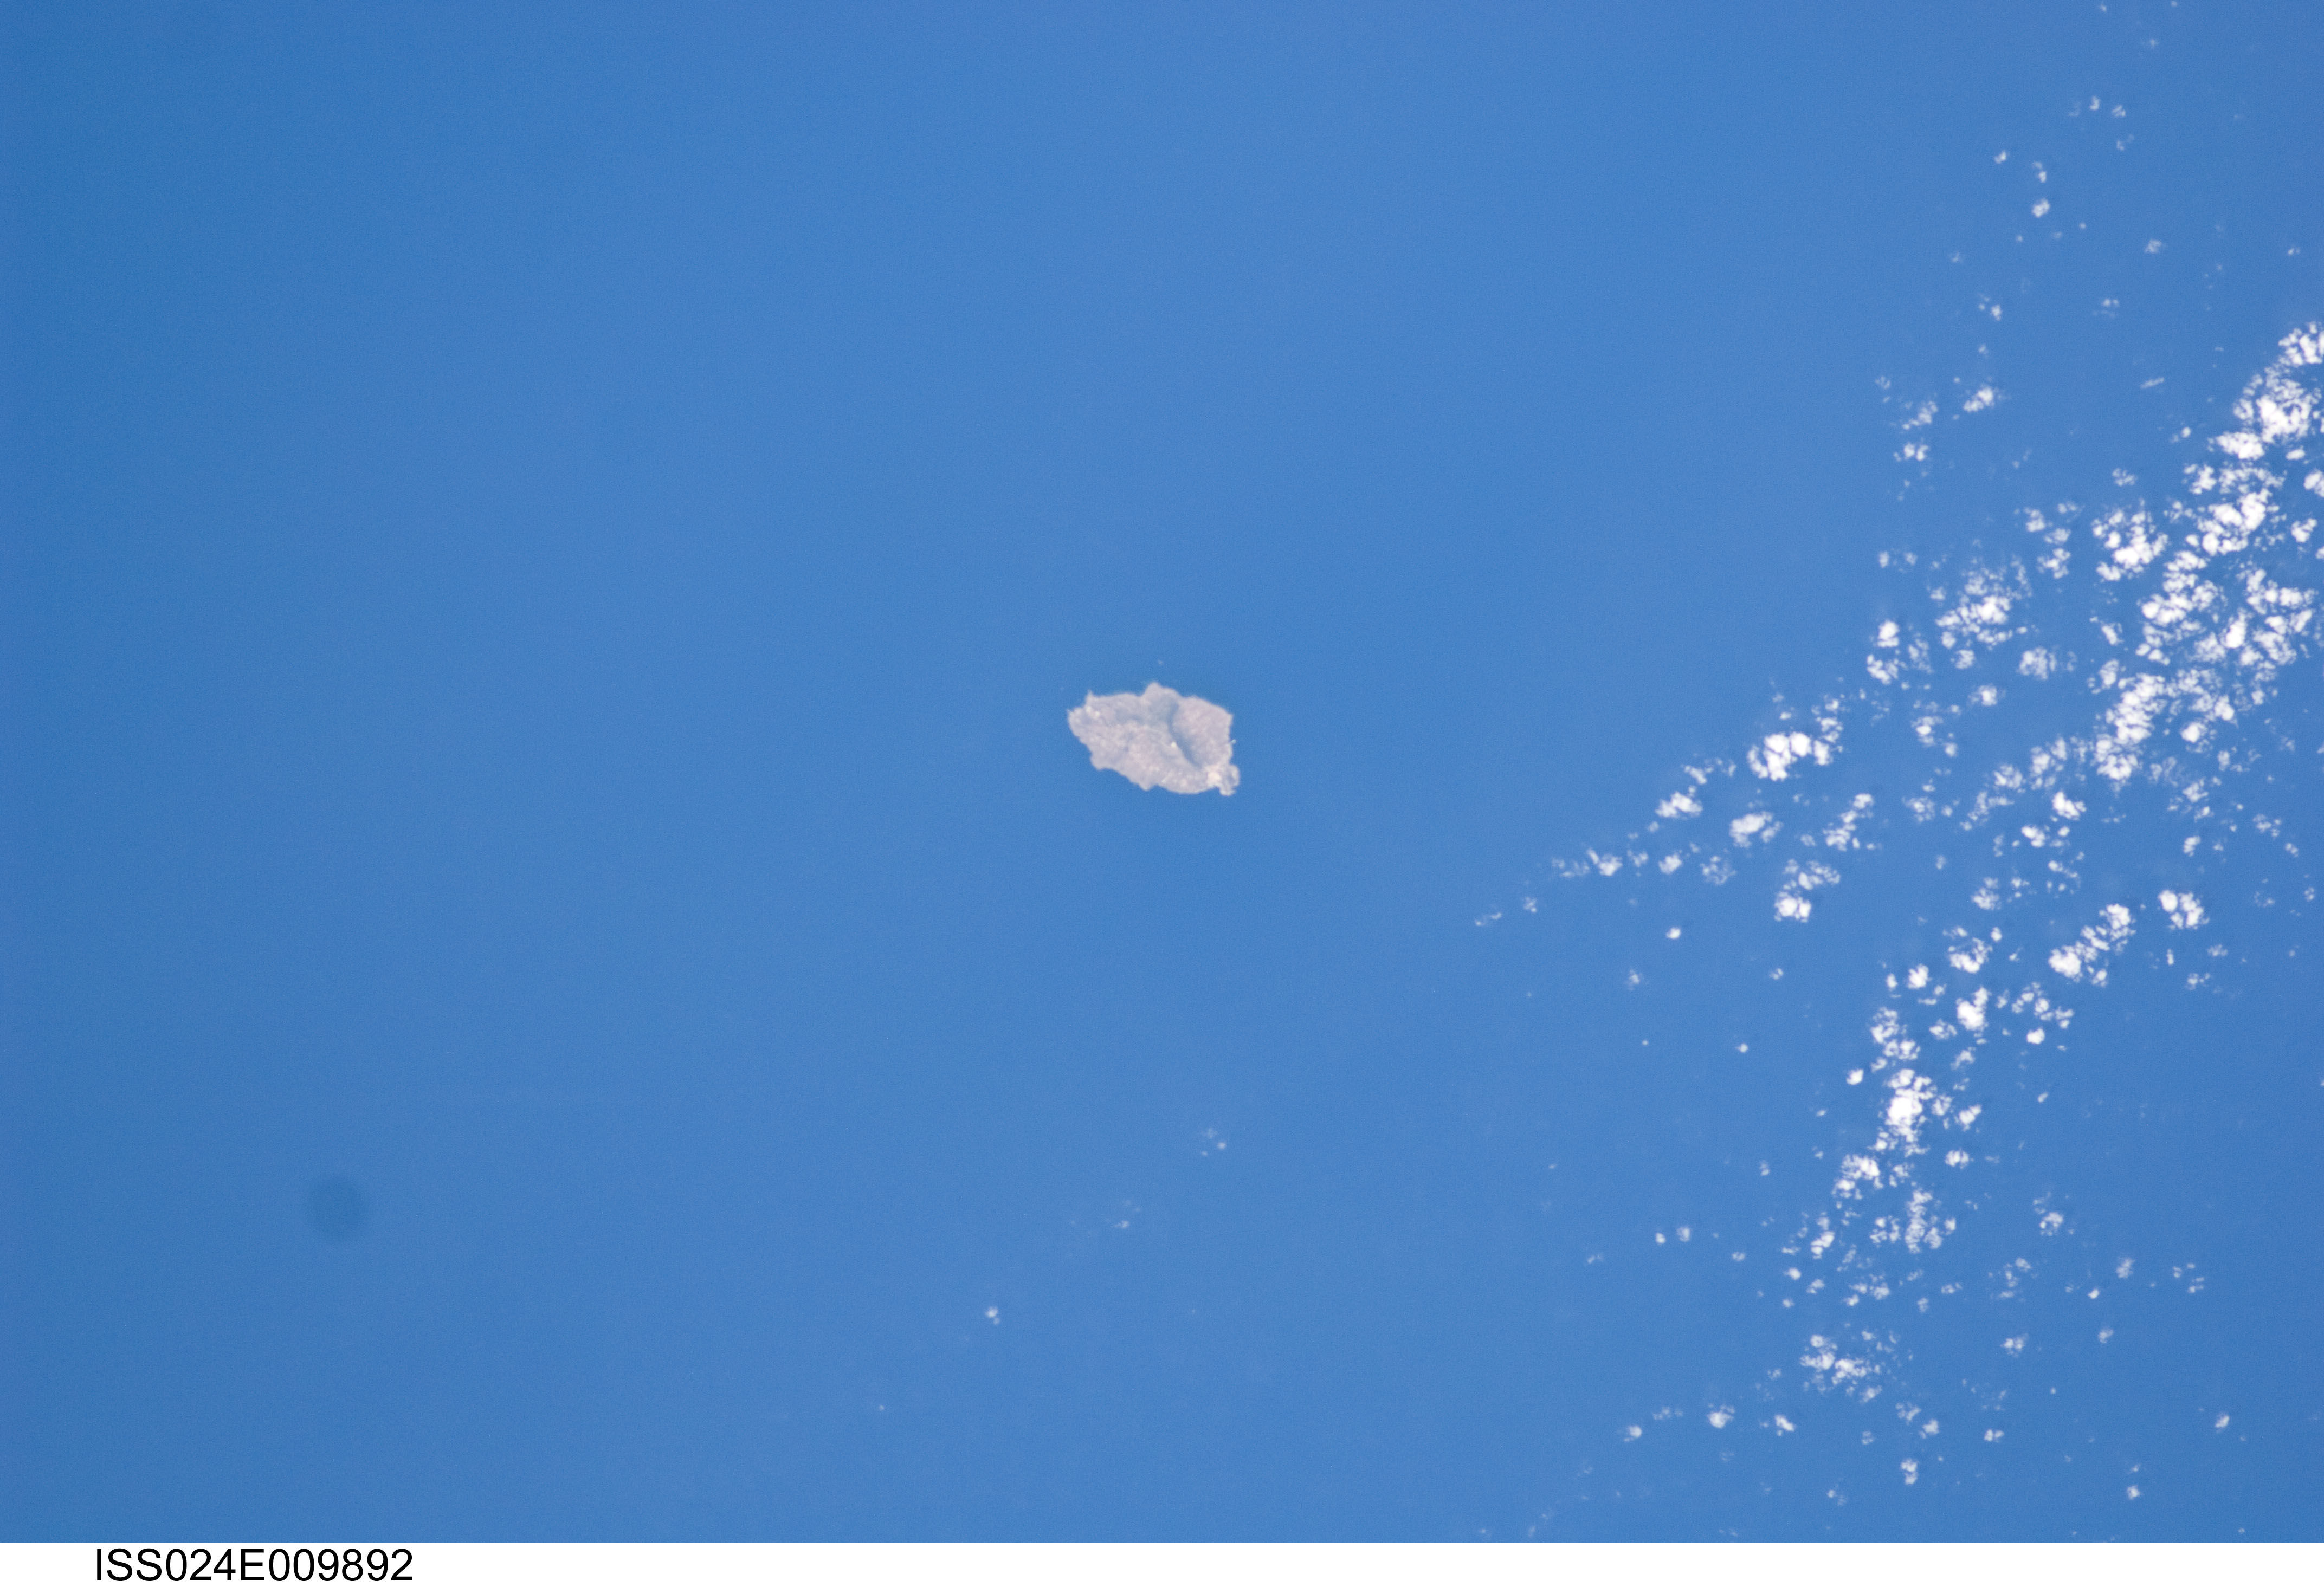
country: SICILY
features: USTICA I., TYRRHENIAN SEA
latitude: 38.7
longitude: 13.2
